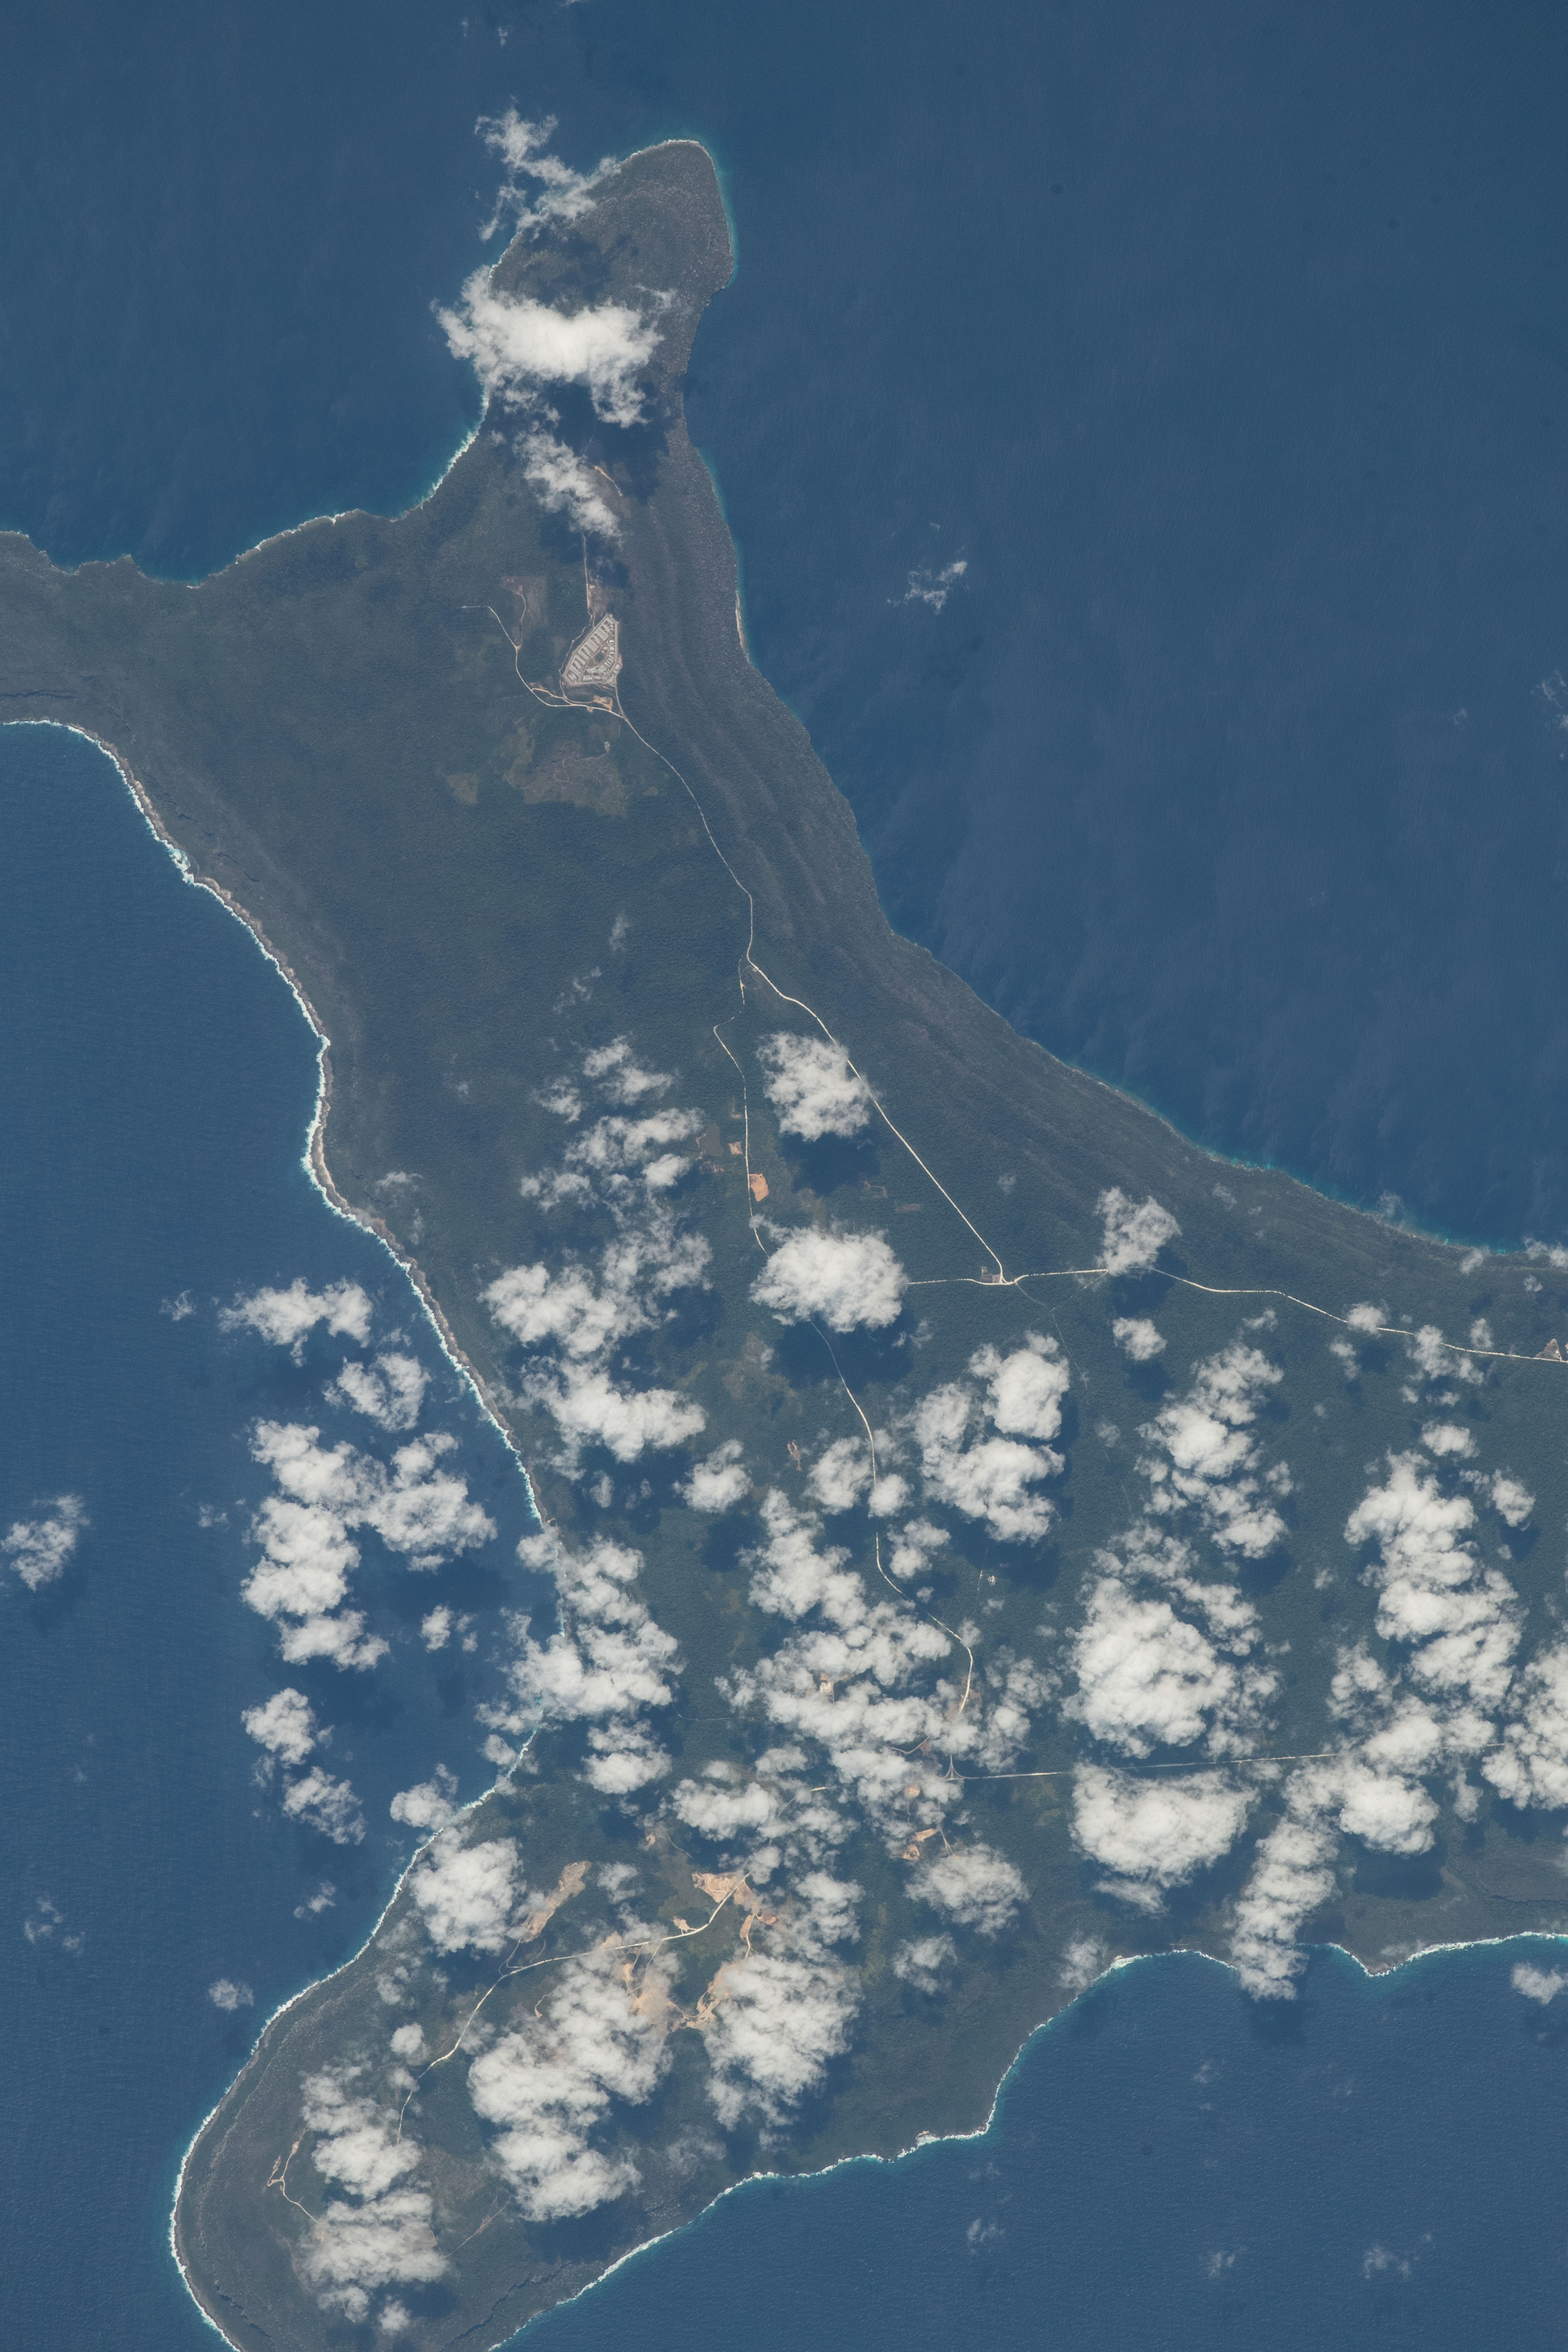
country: AUSTRALIA
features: CHRISTMAS ISLAND, SOUTH POINT, LFYING FISH COVE, TASIKMALAYA CITY
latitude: -10.5
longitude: 105.6
